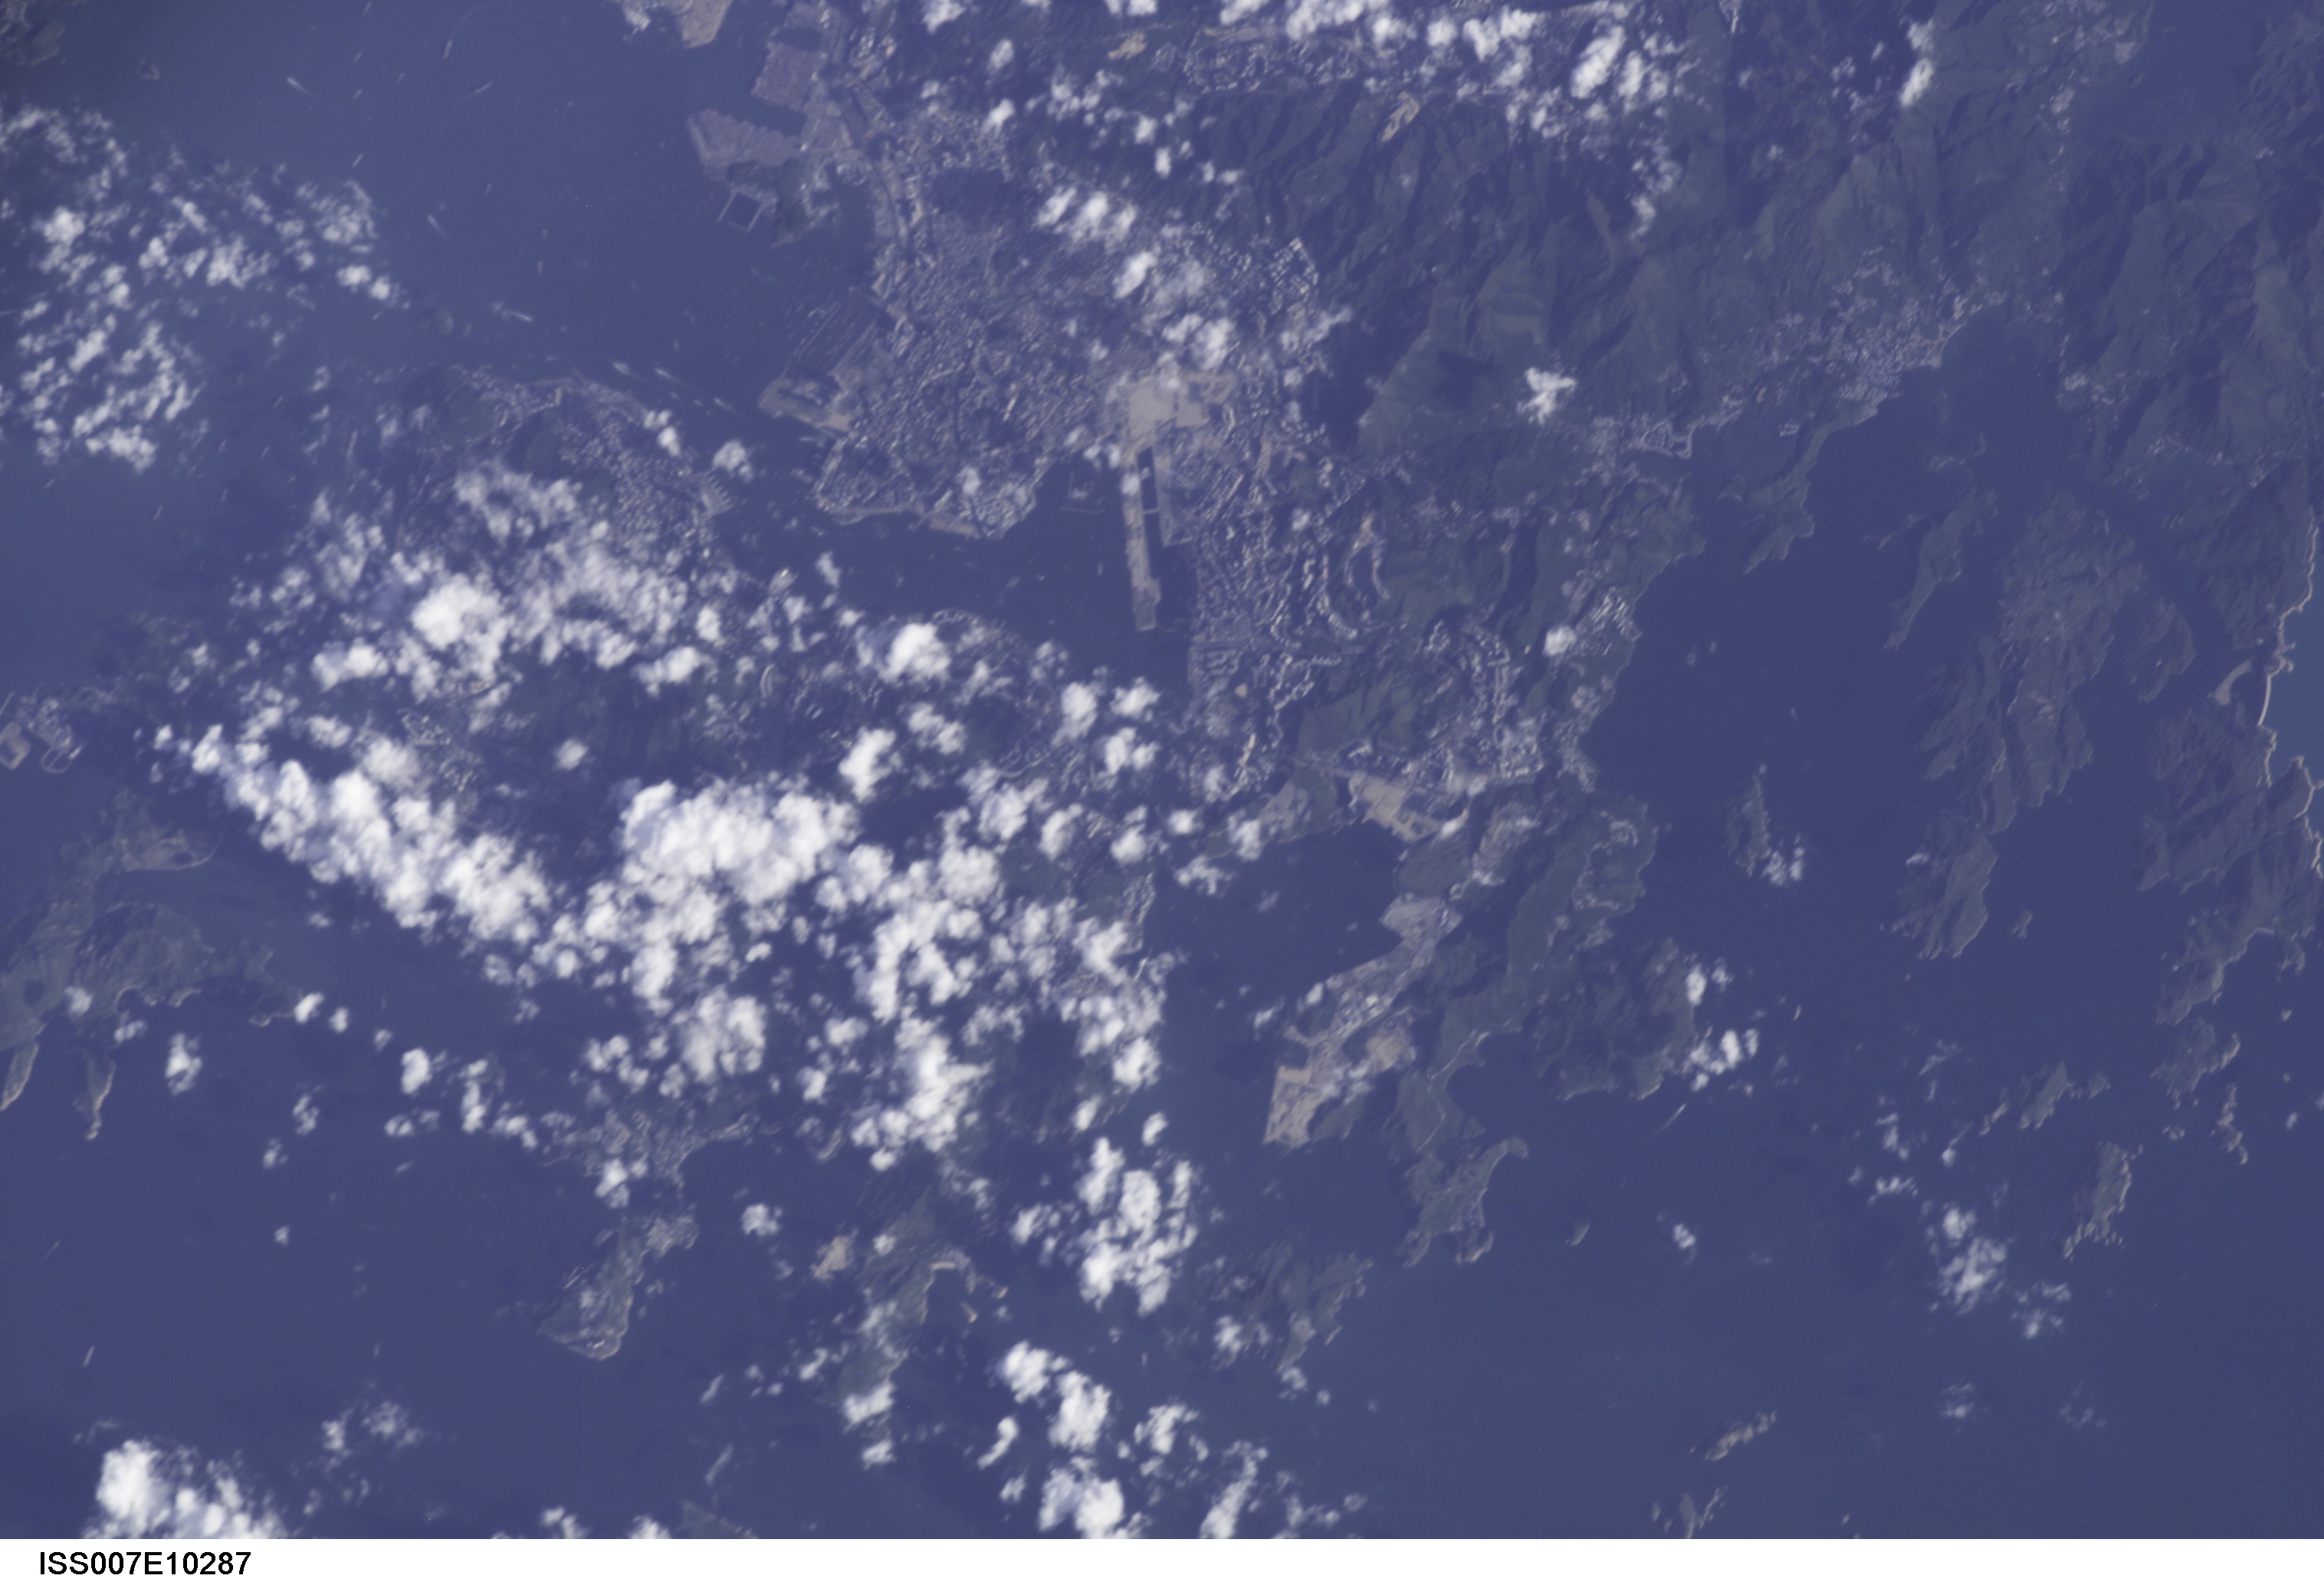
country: CHINA
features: HONG KONG HARBOR, SHIPS
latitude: 22.5
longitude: 114.0
